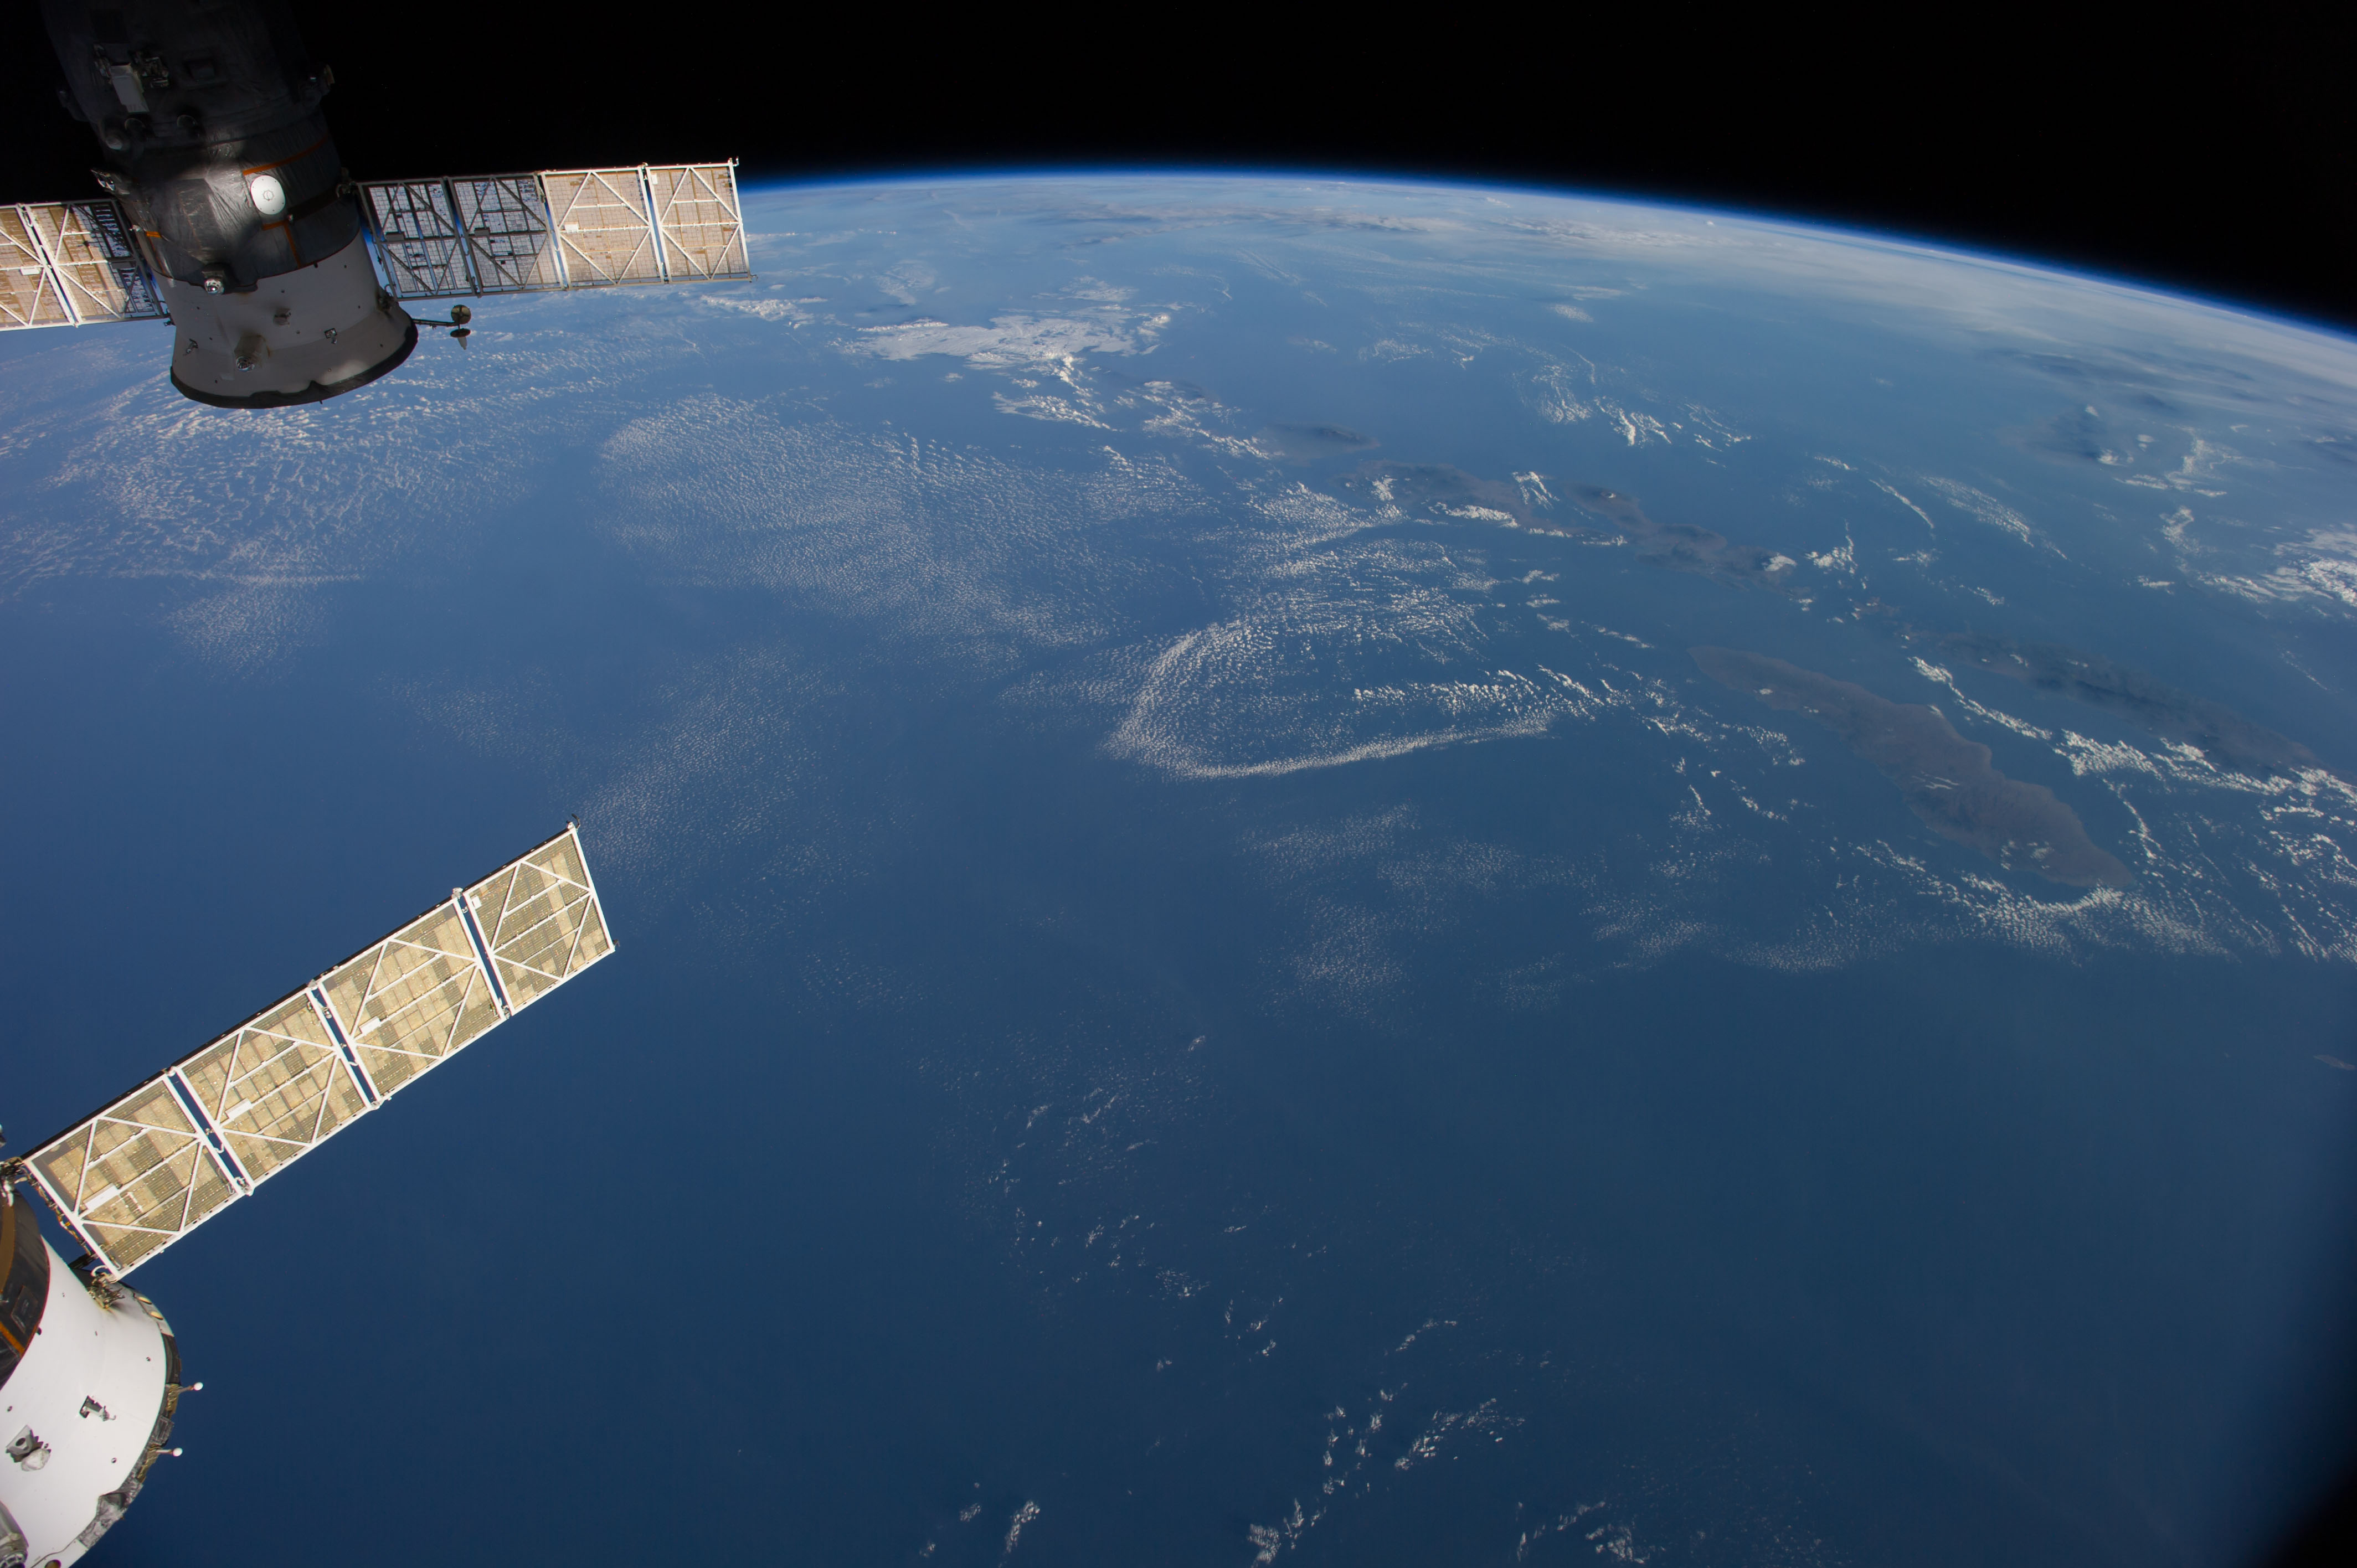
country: AUSTRALIA-WA
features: JAVA S., BALI S., FLORES S., W. NUSA TENGGARA, ATMOSPHERIC LIMB
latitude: -11.5
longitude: 116.5
